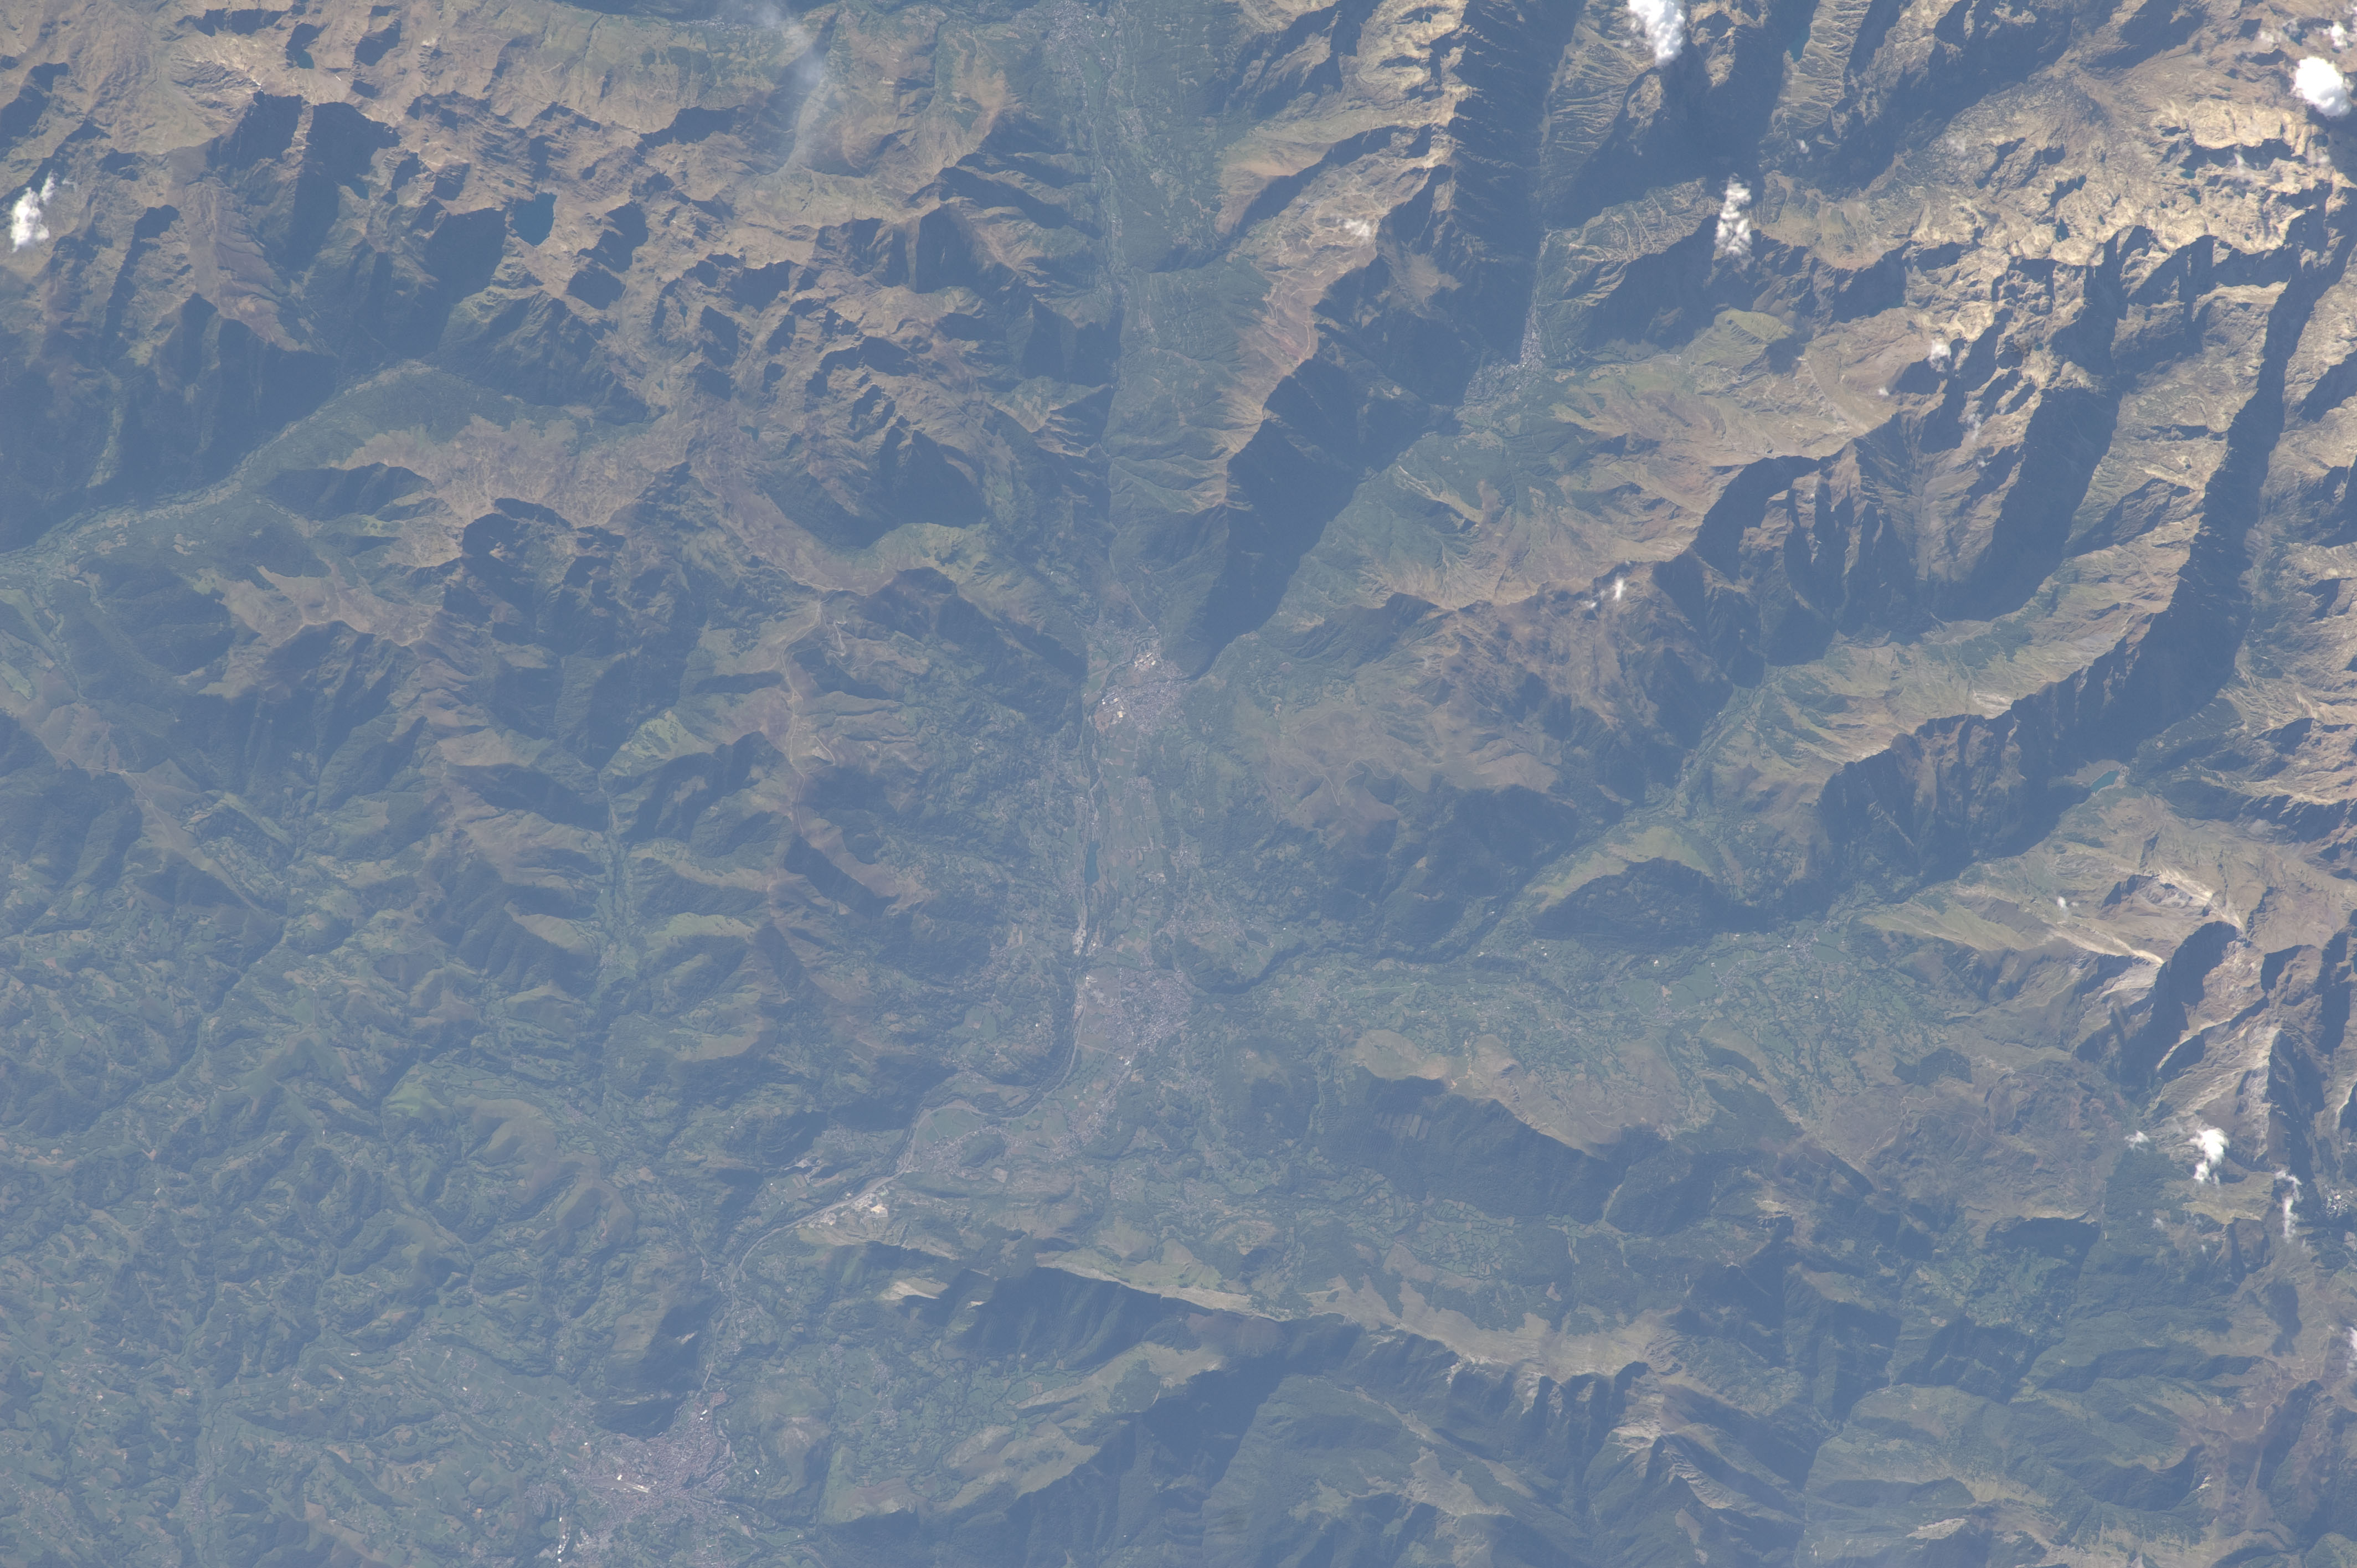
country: FRANCE
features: PYRENEES MTS., LOURDES, GAVE DE PAU R.
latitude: 43.0
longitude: -0.1
